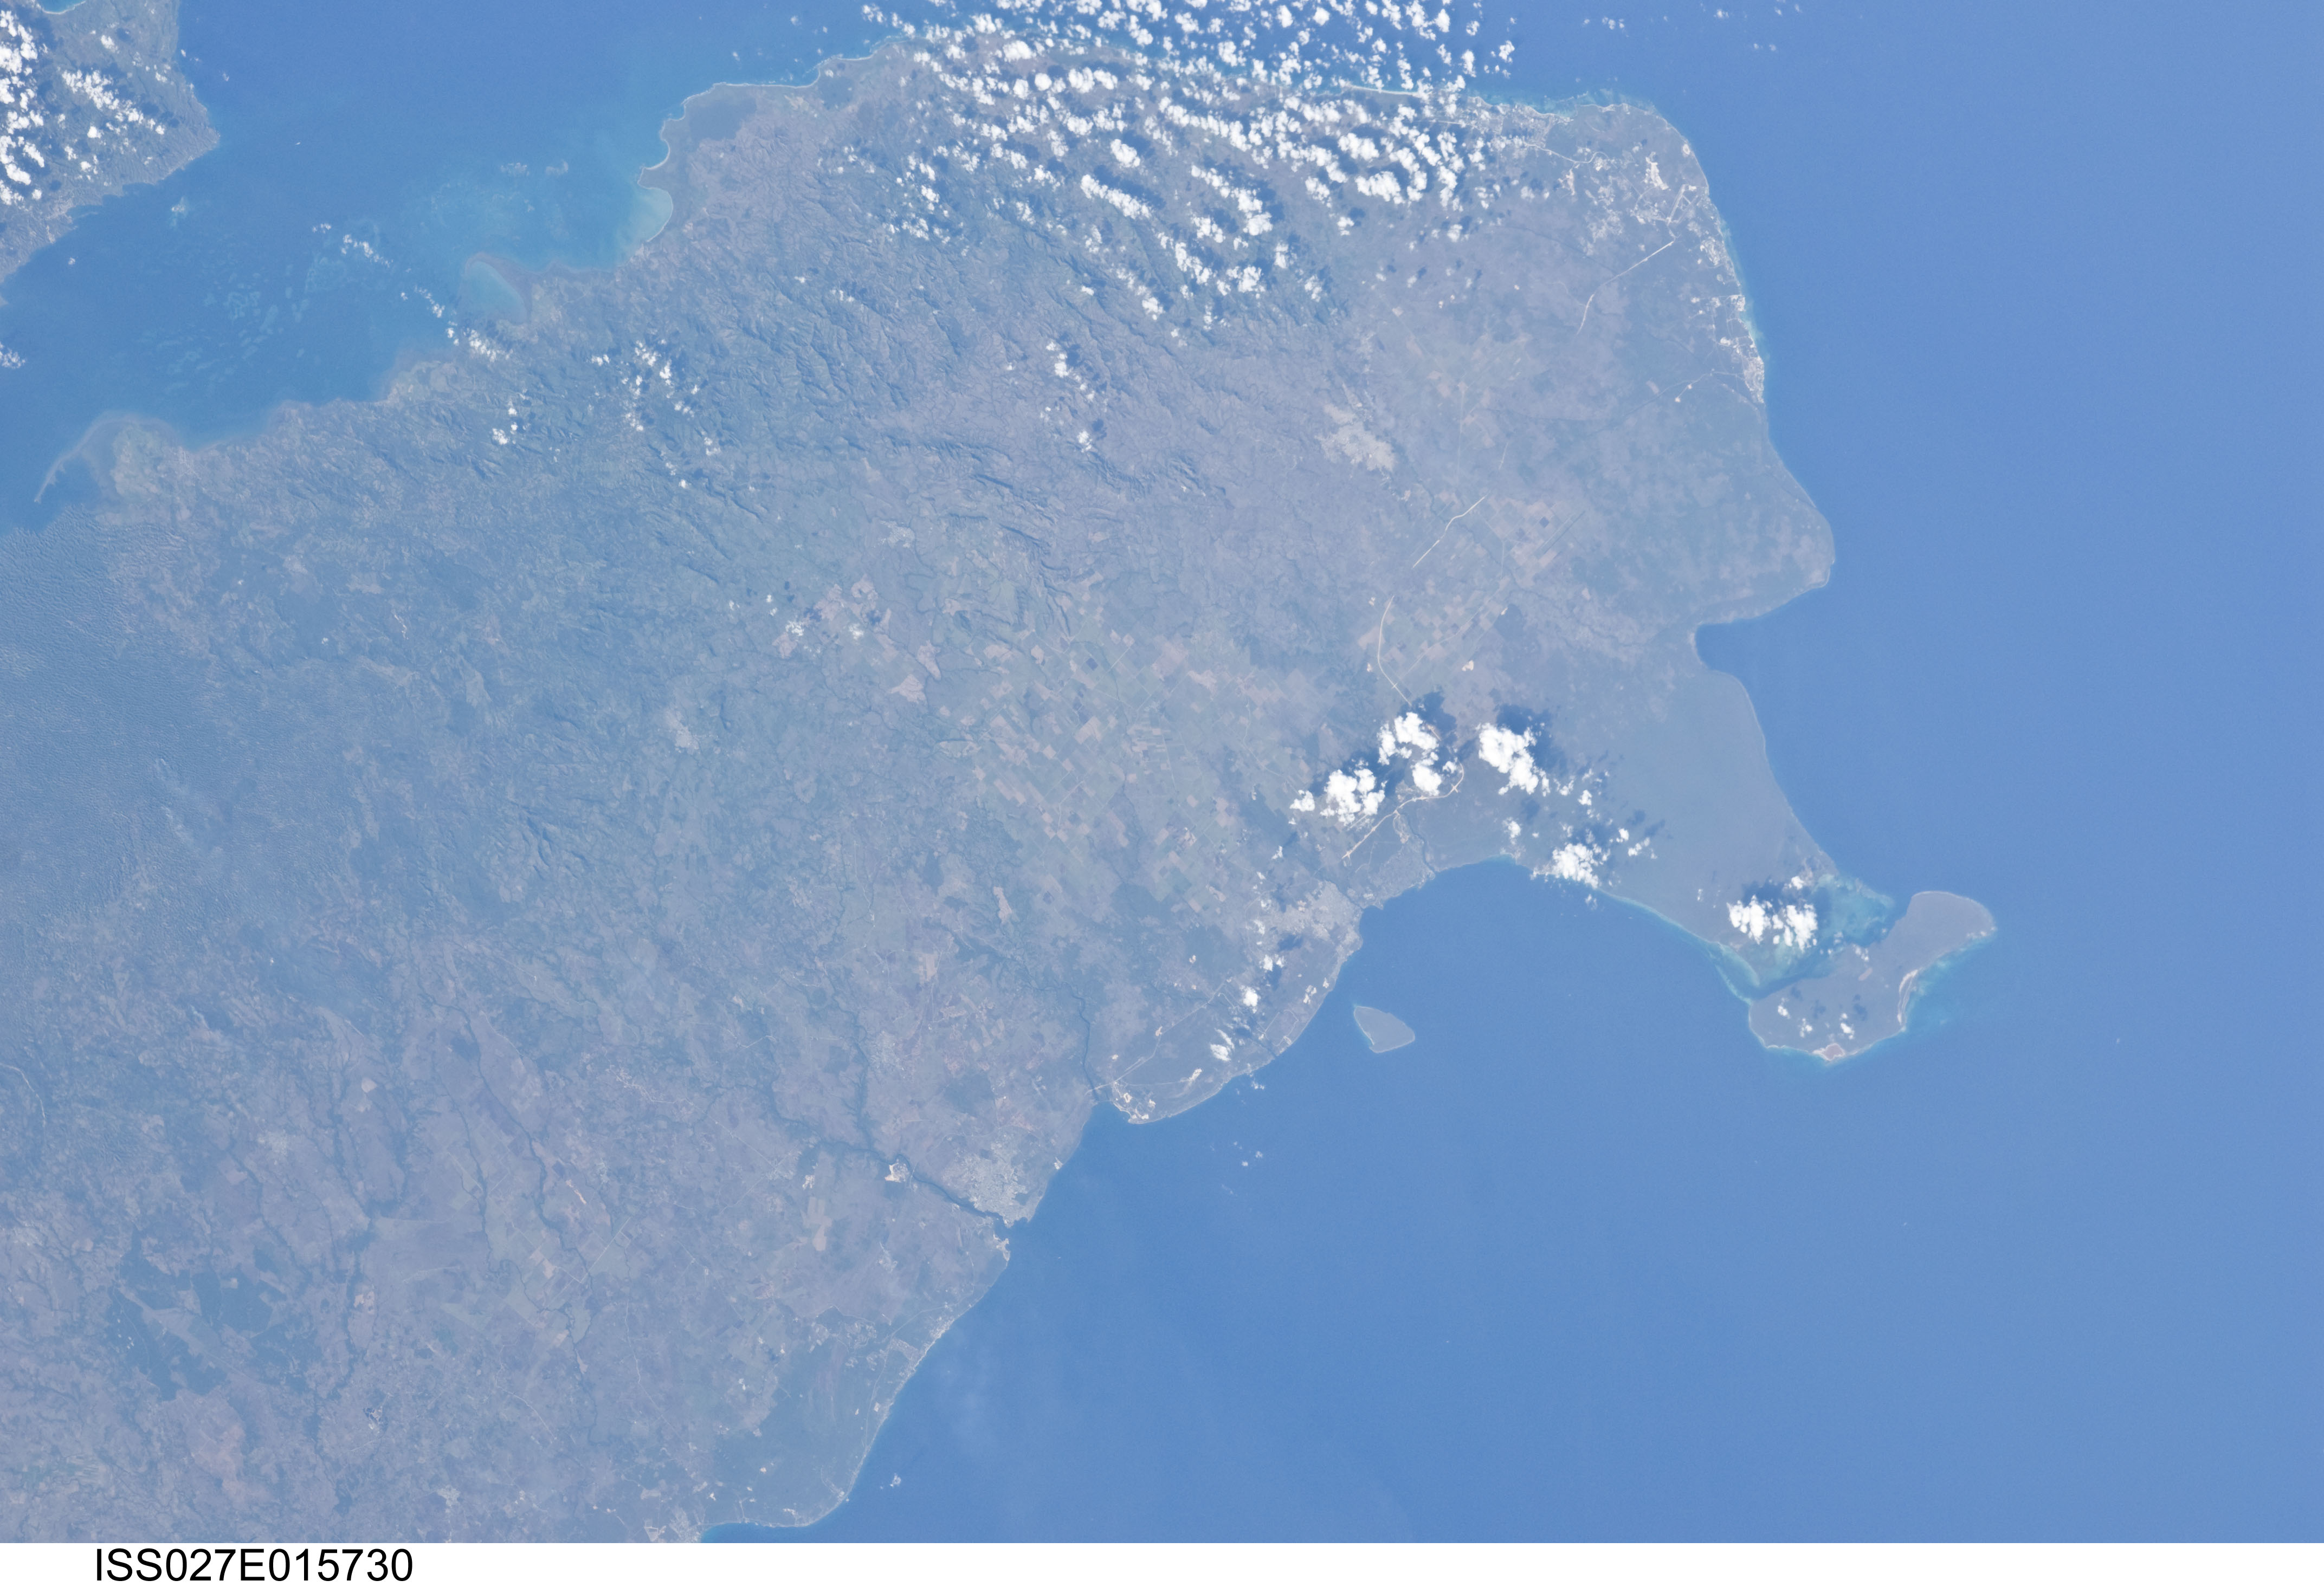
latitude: 18.5
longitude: -69.0
